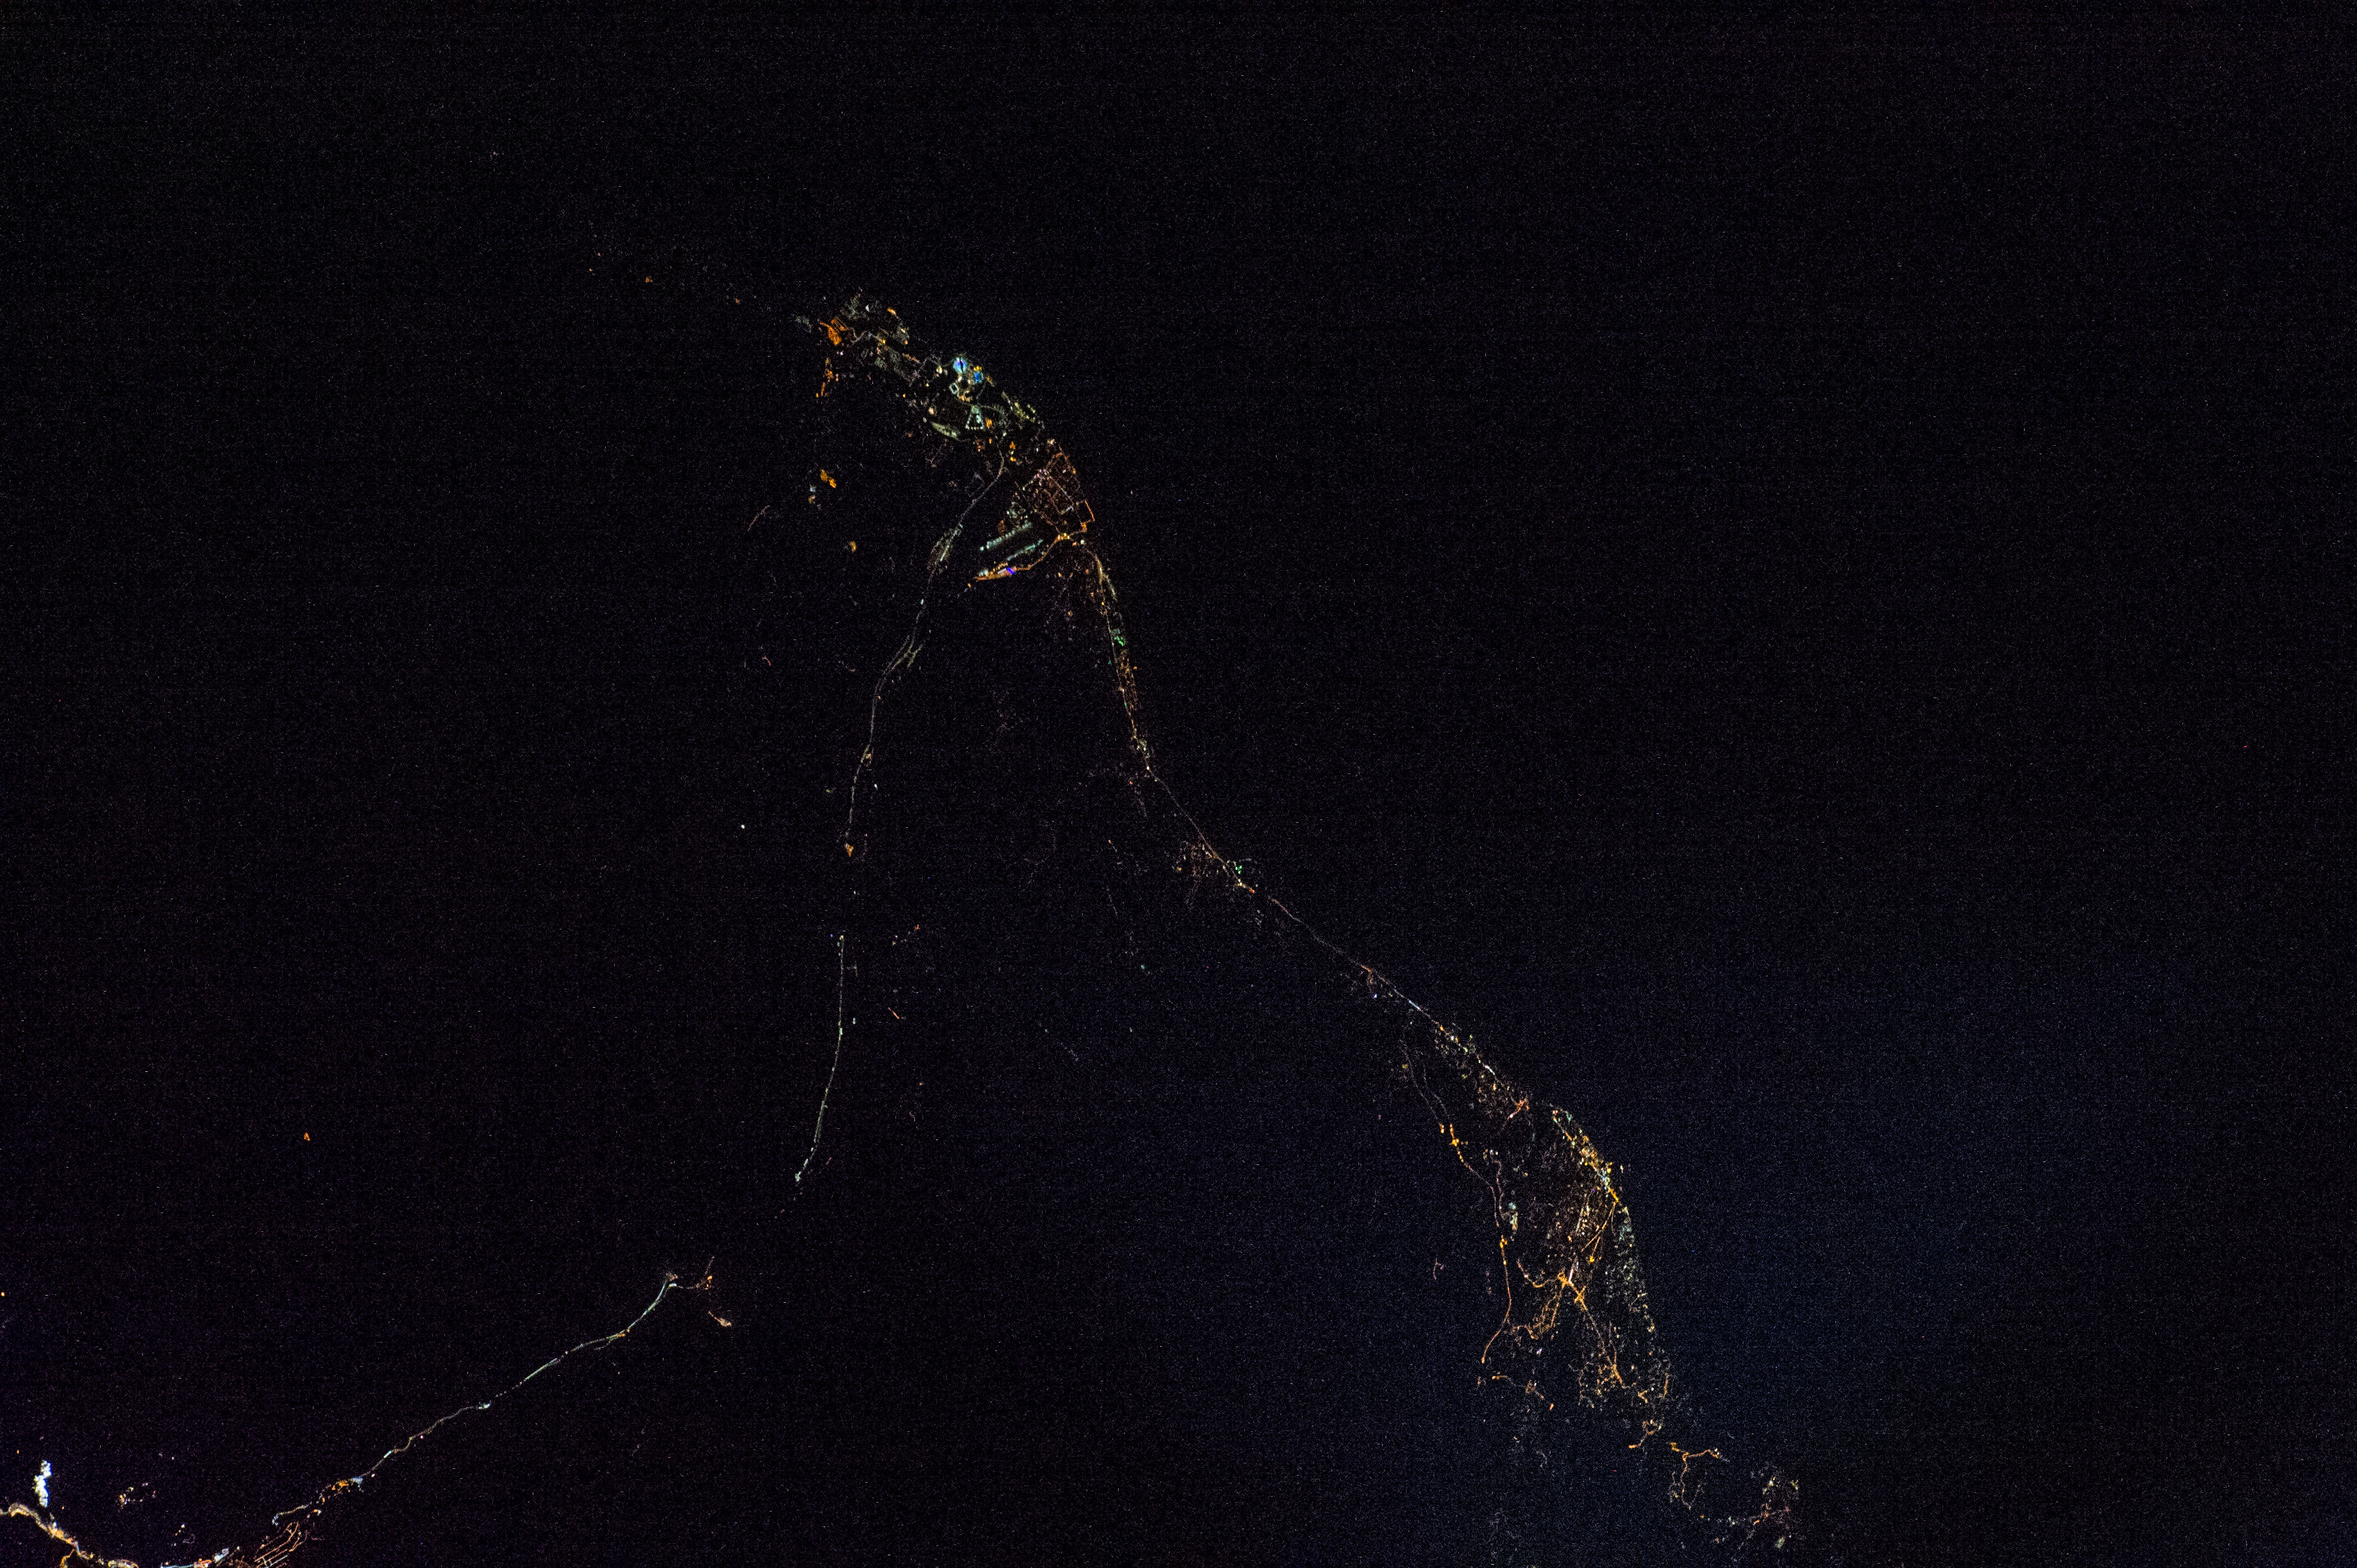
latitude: 43.5
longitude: 39.9
